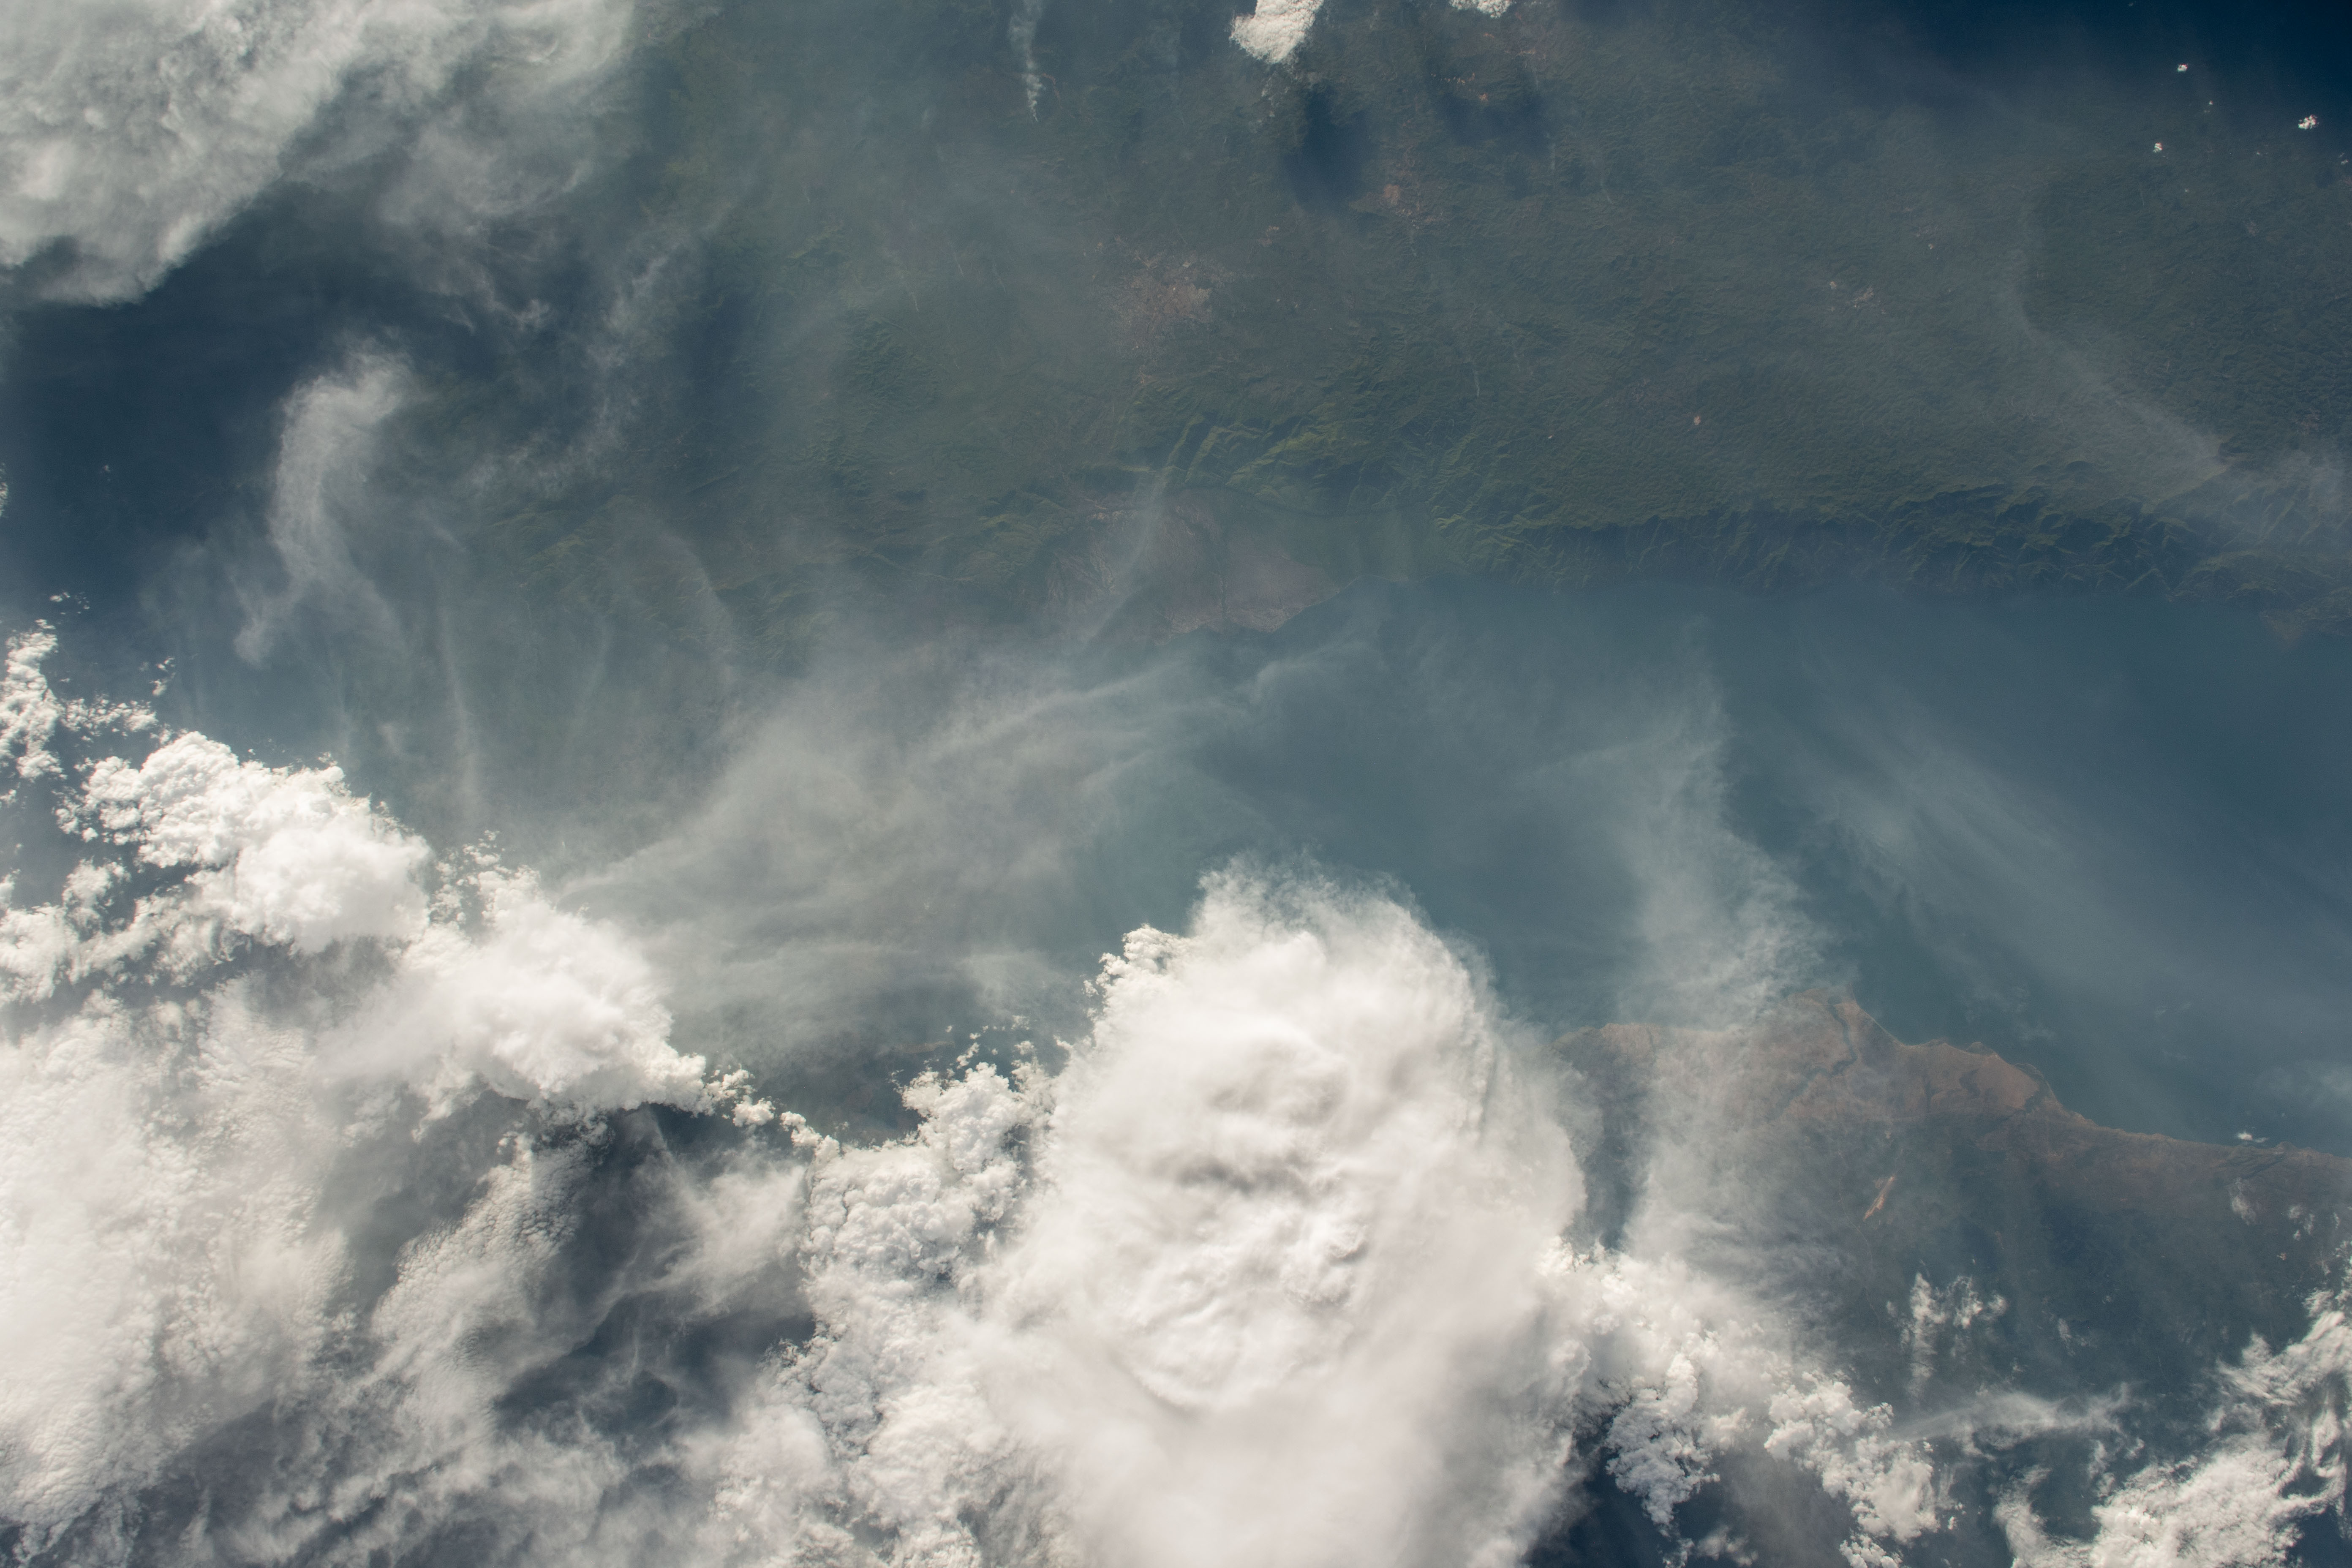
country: UGANDA
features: LAKE ALBERT
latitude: 1.5
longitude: 30.5
